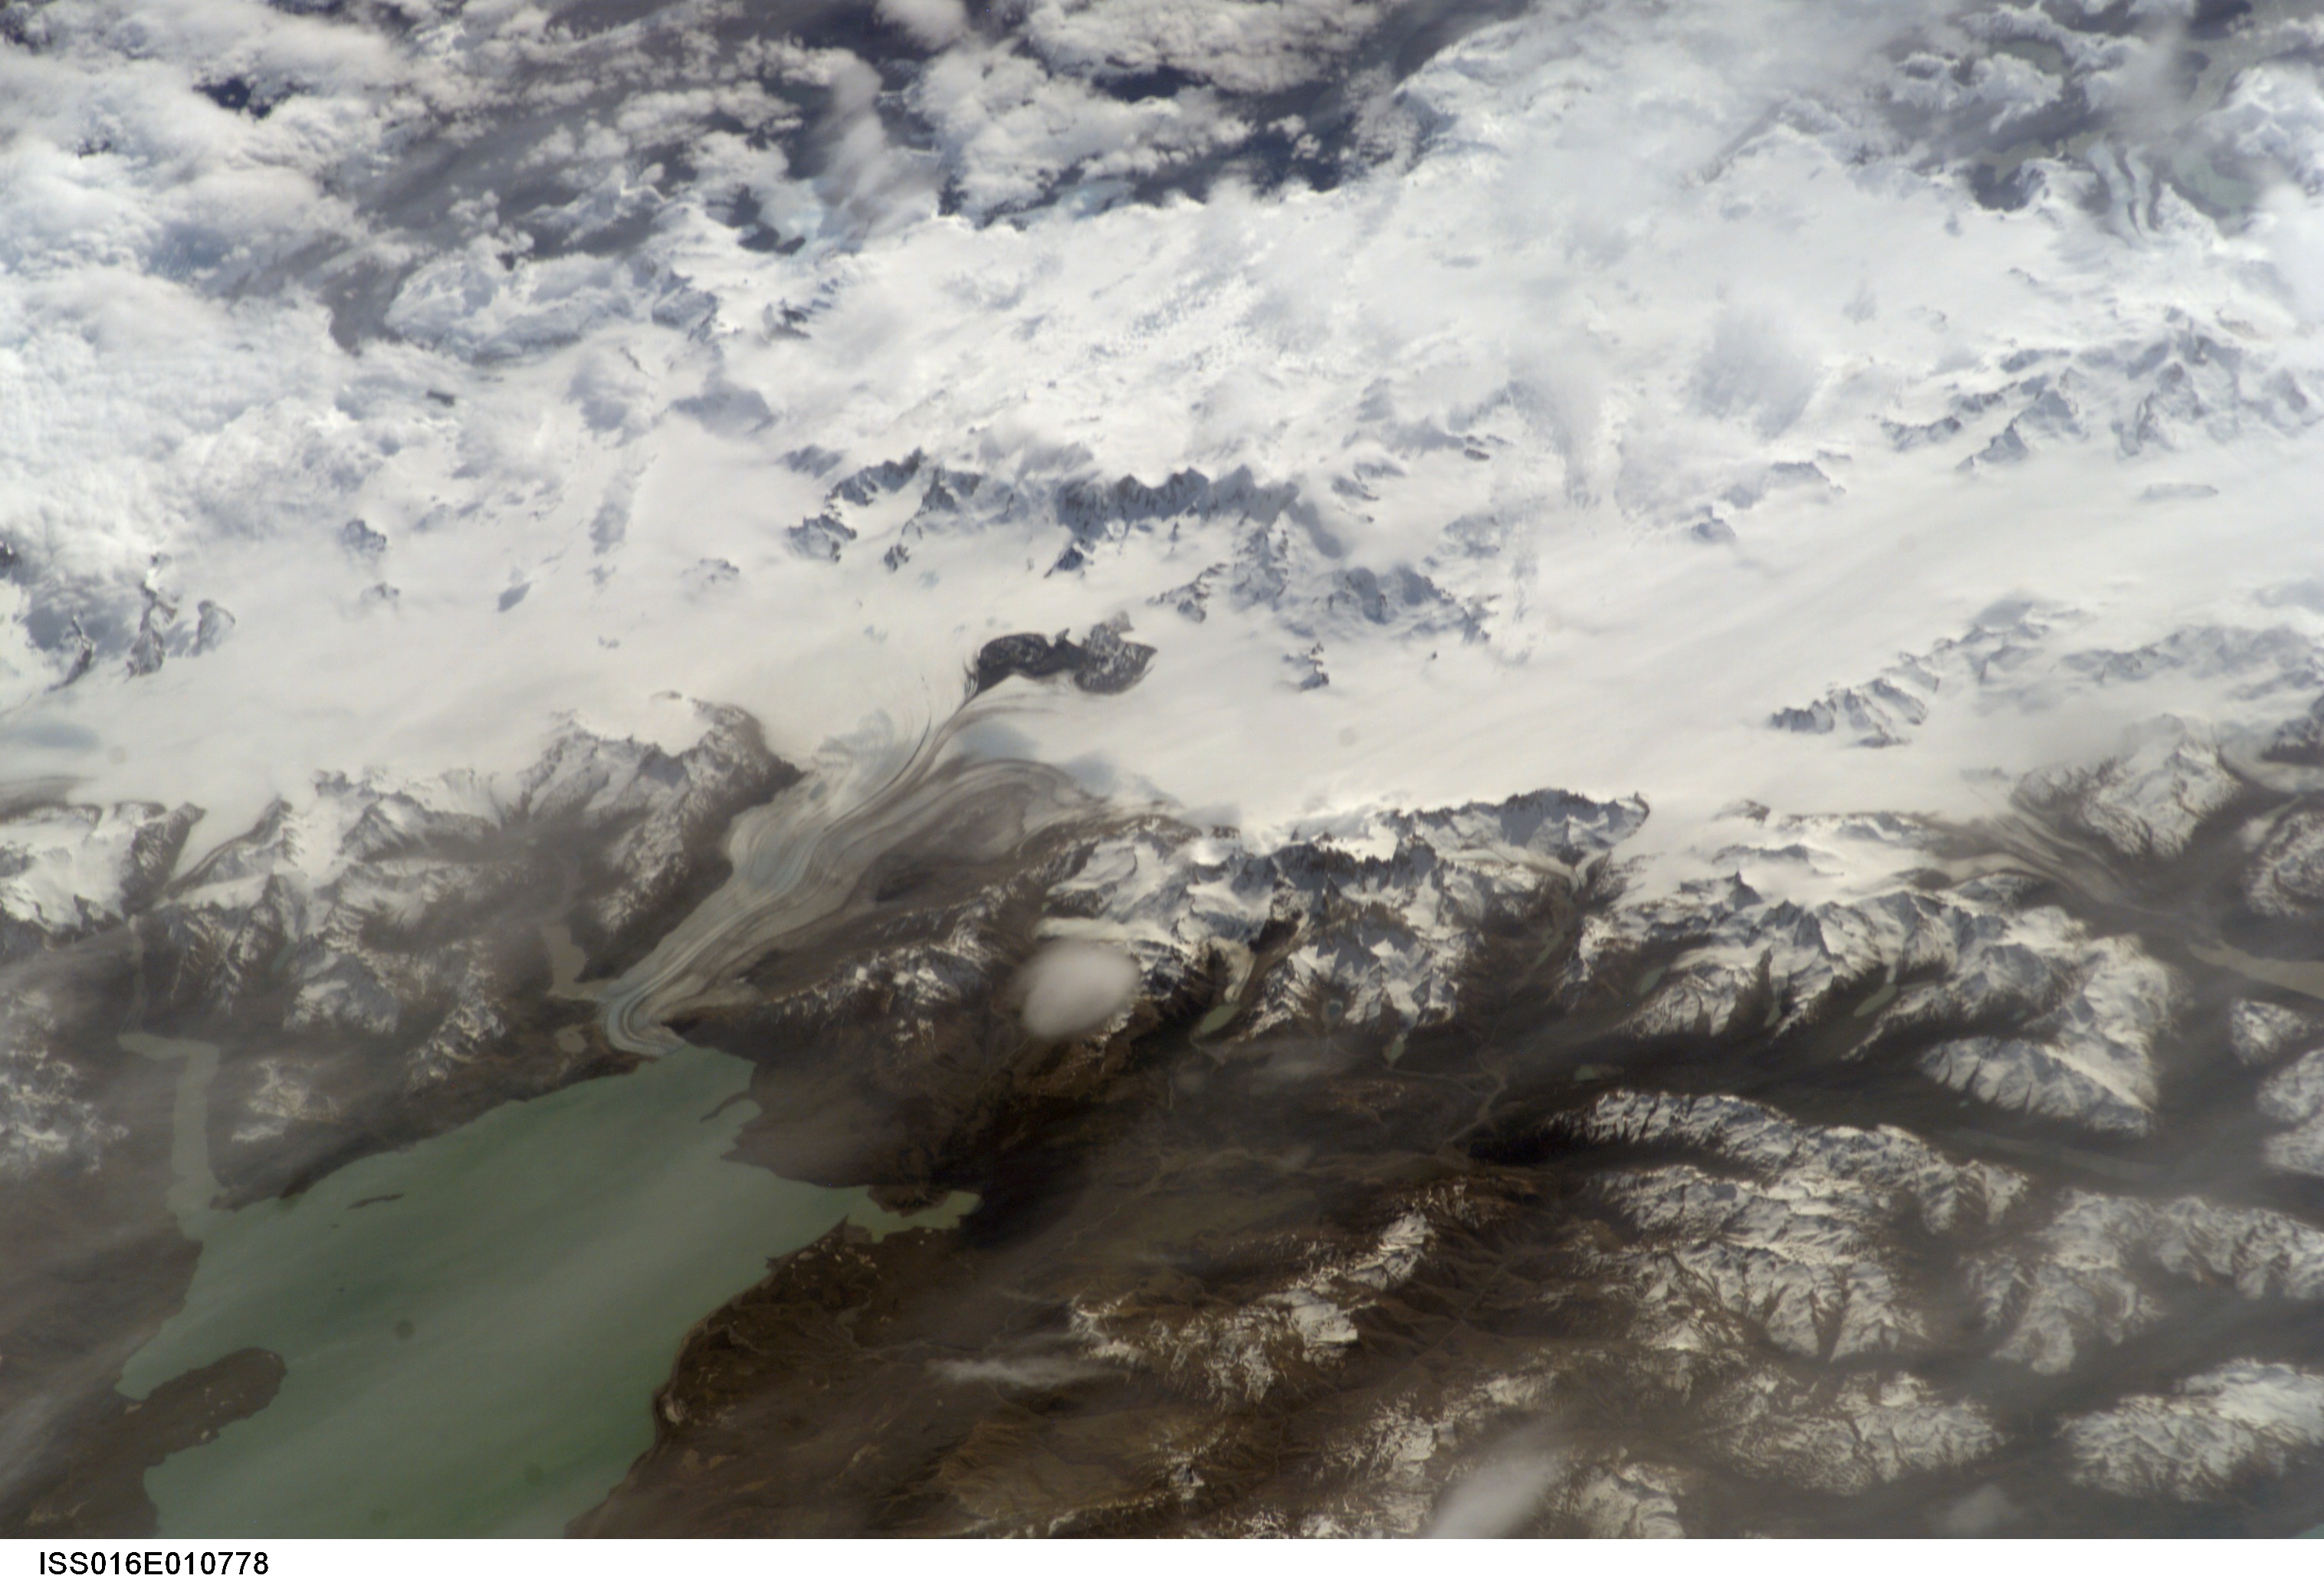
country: ARGENTINA
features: MT. HUEMUL, VIEDMA GL., LAKE
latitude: -49.5
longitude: -73.0
